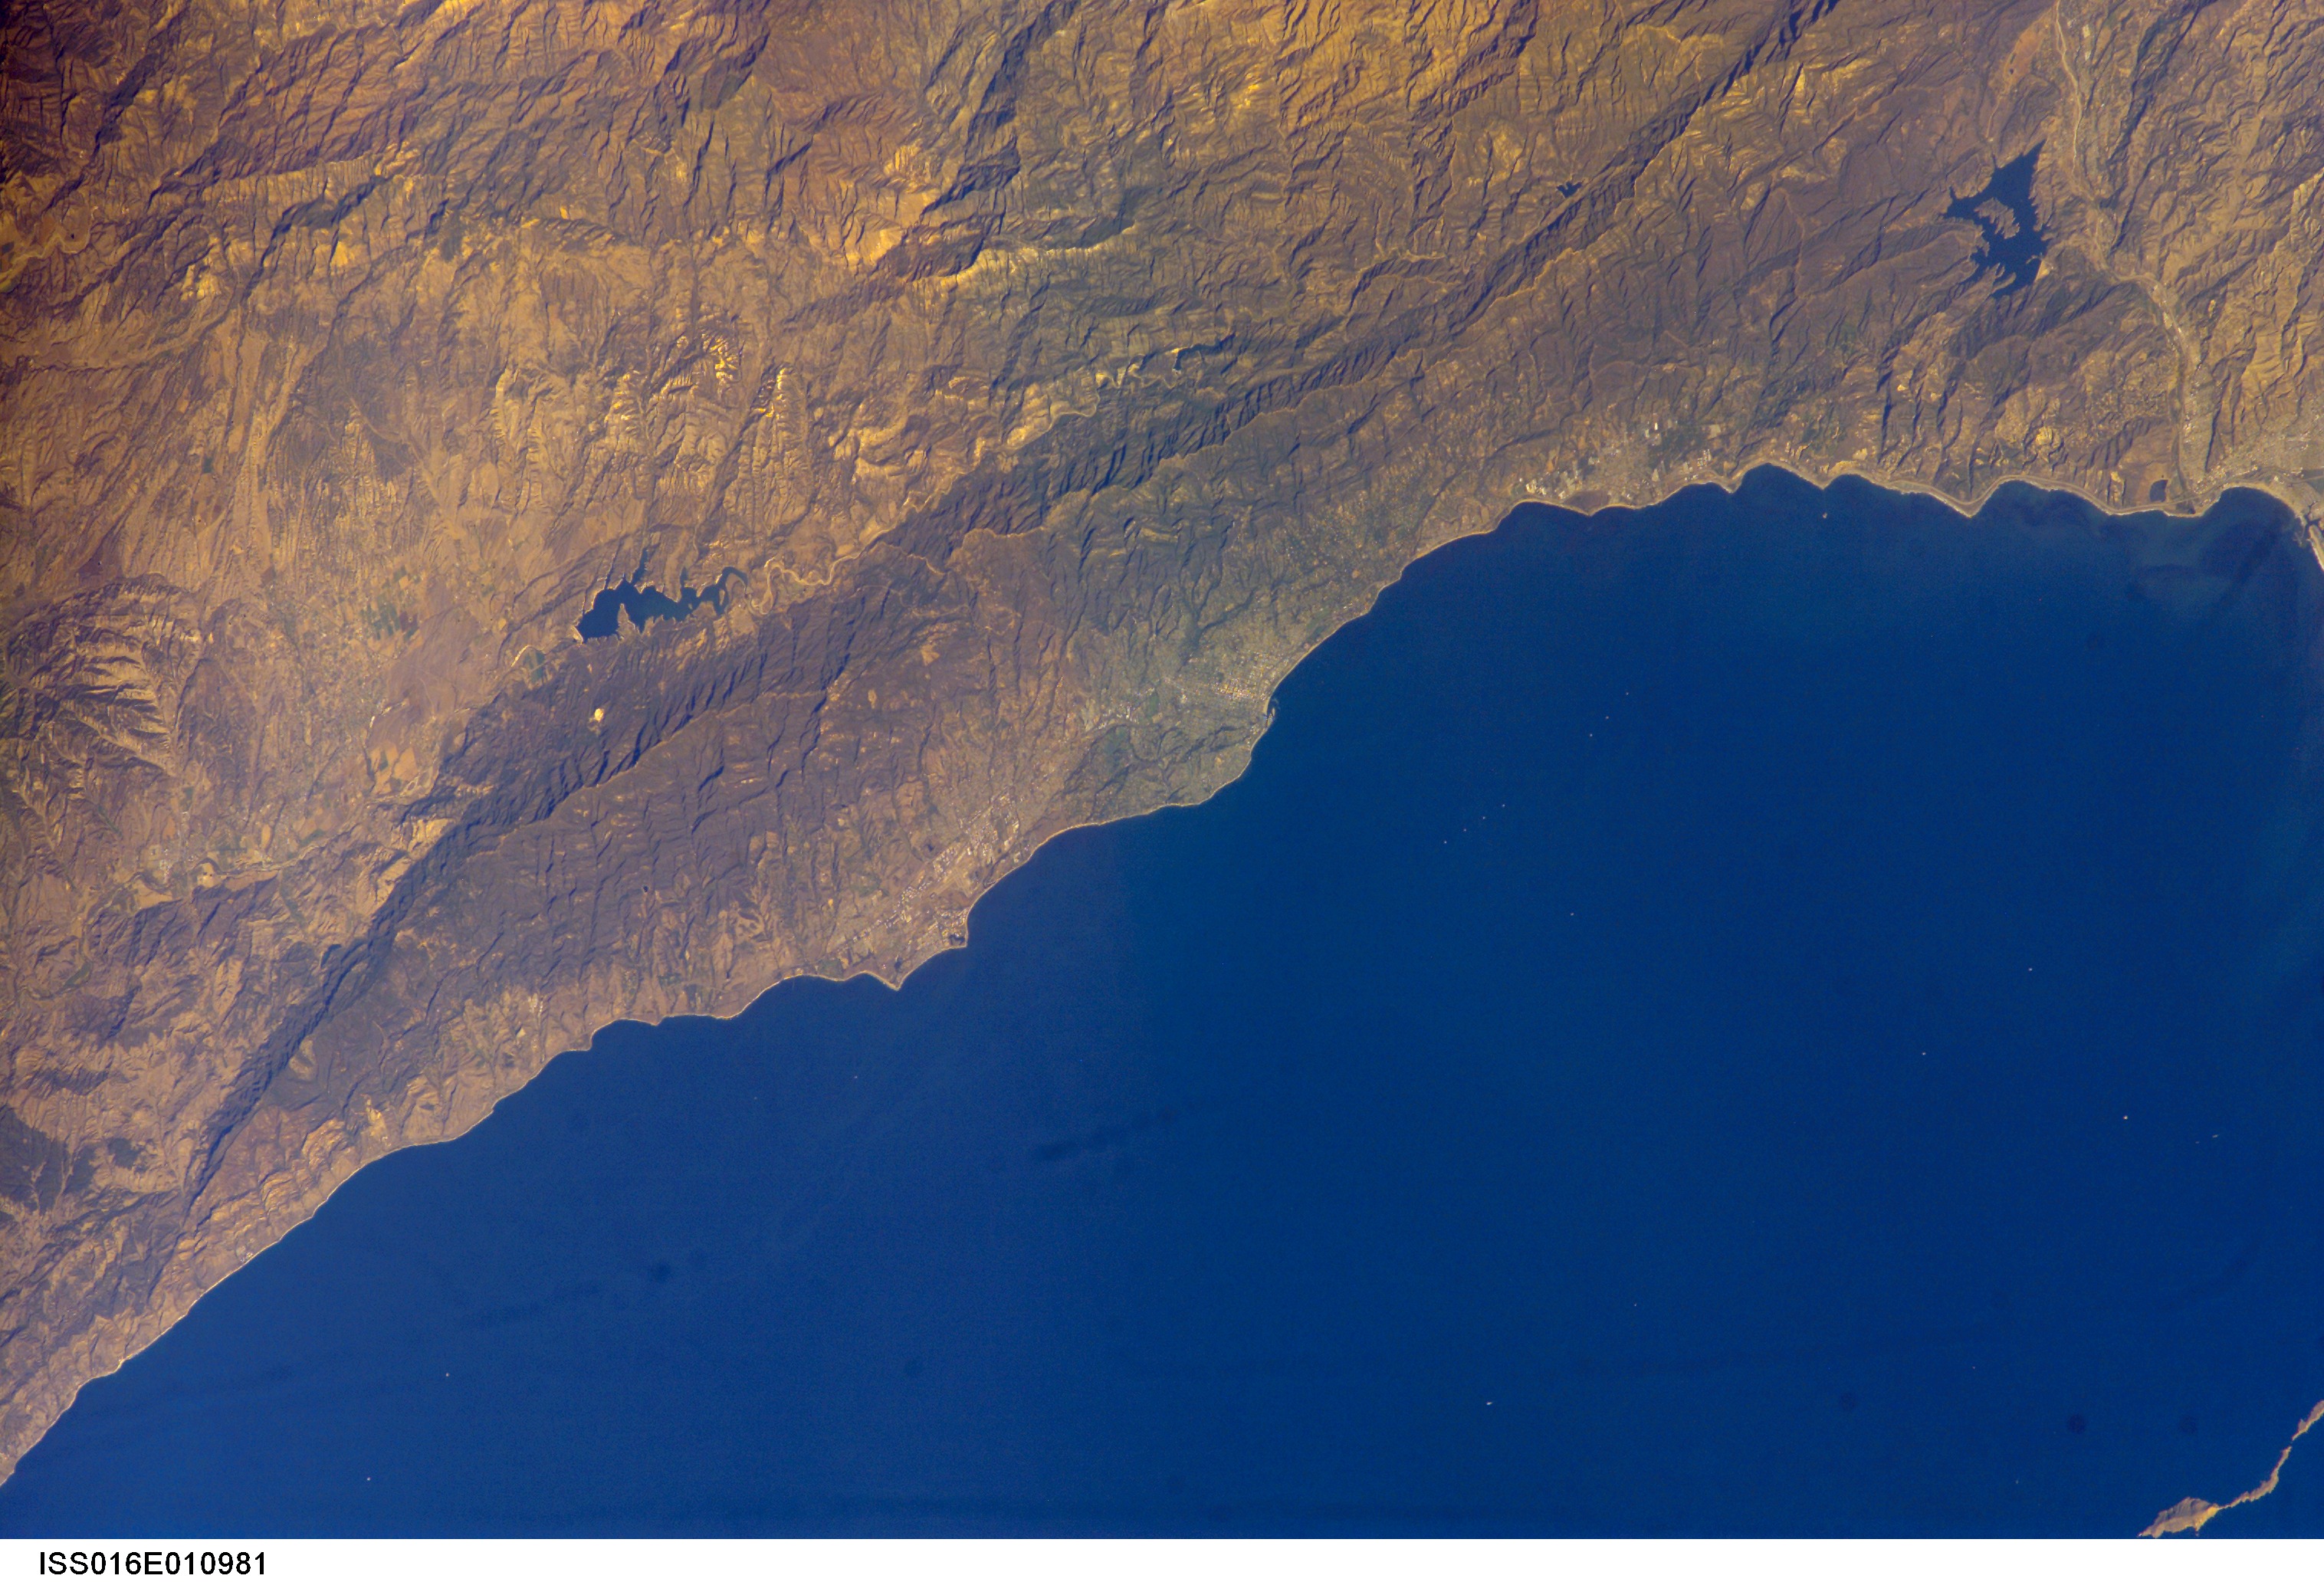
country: USA-CALIFORNIA
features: SANTA BARBARA, MTS., FOR., RES.
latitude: 34.5
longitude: -119.5
